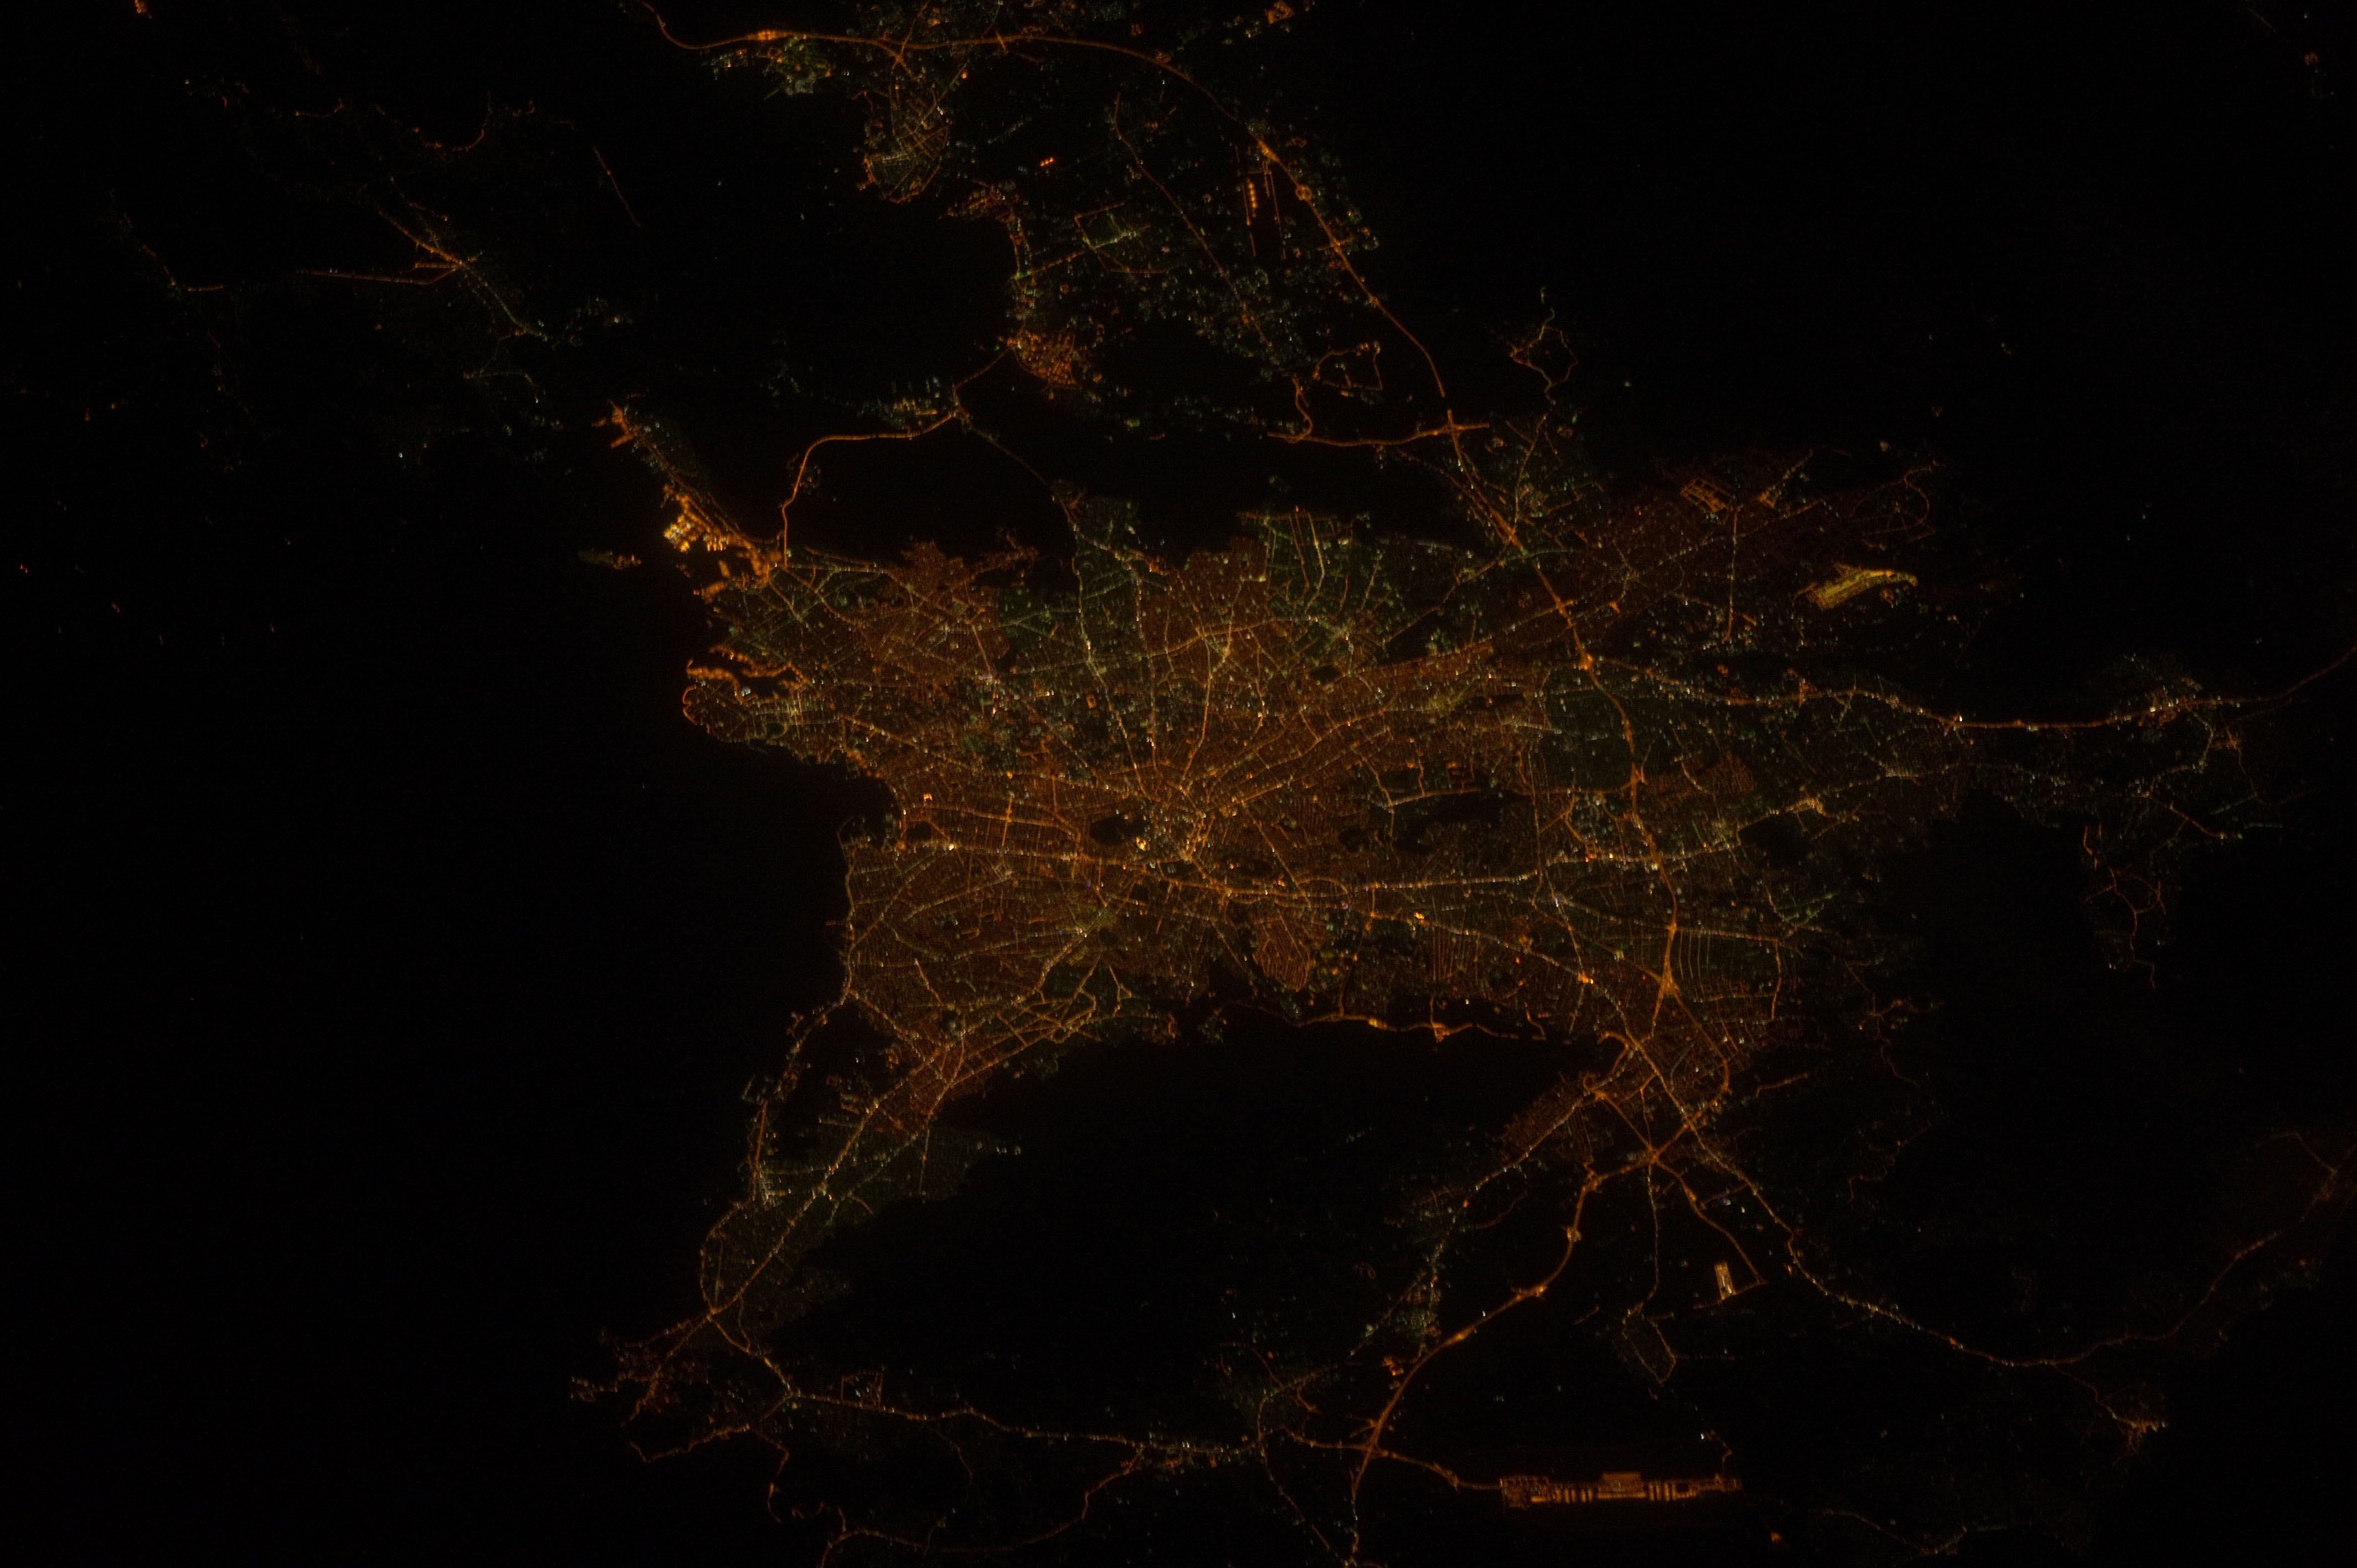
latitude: 38.0
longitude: 23.6
